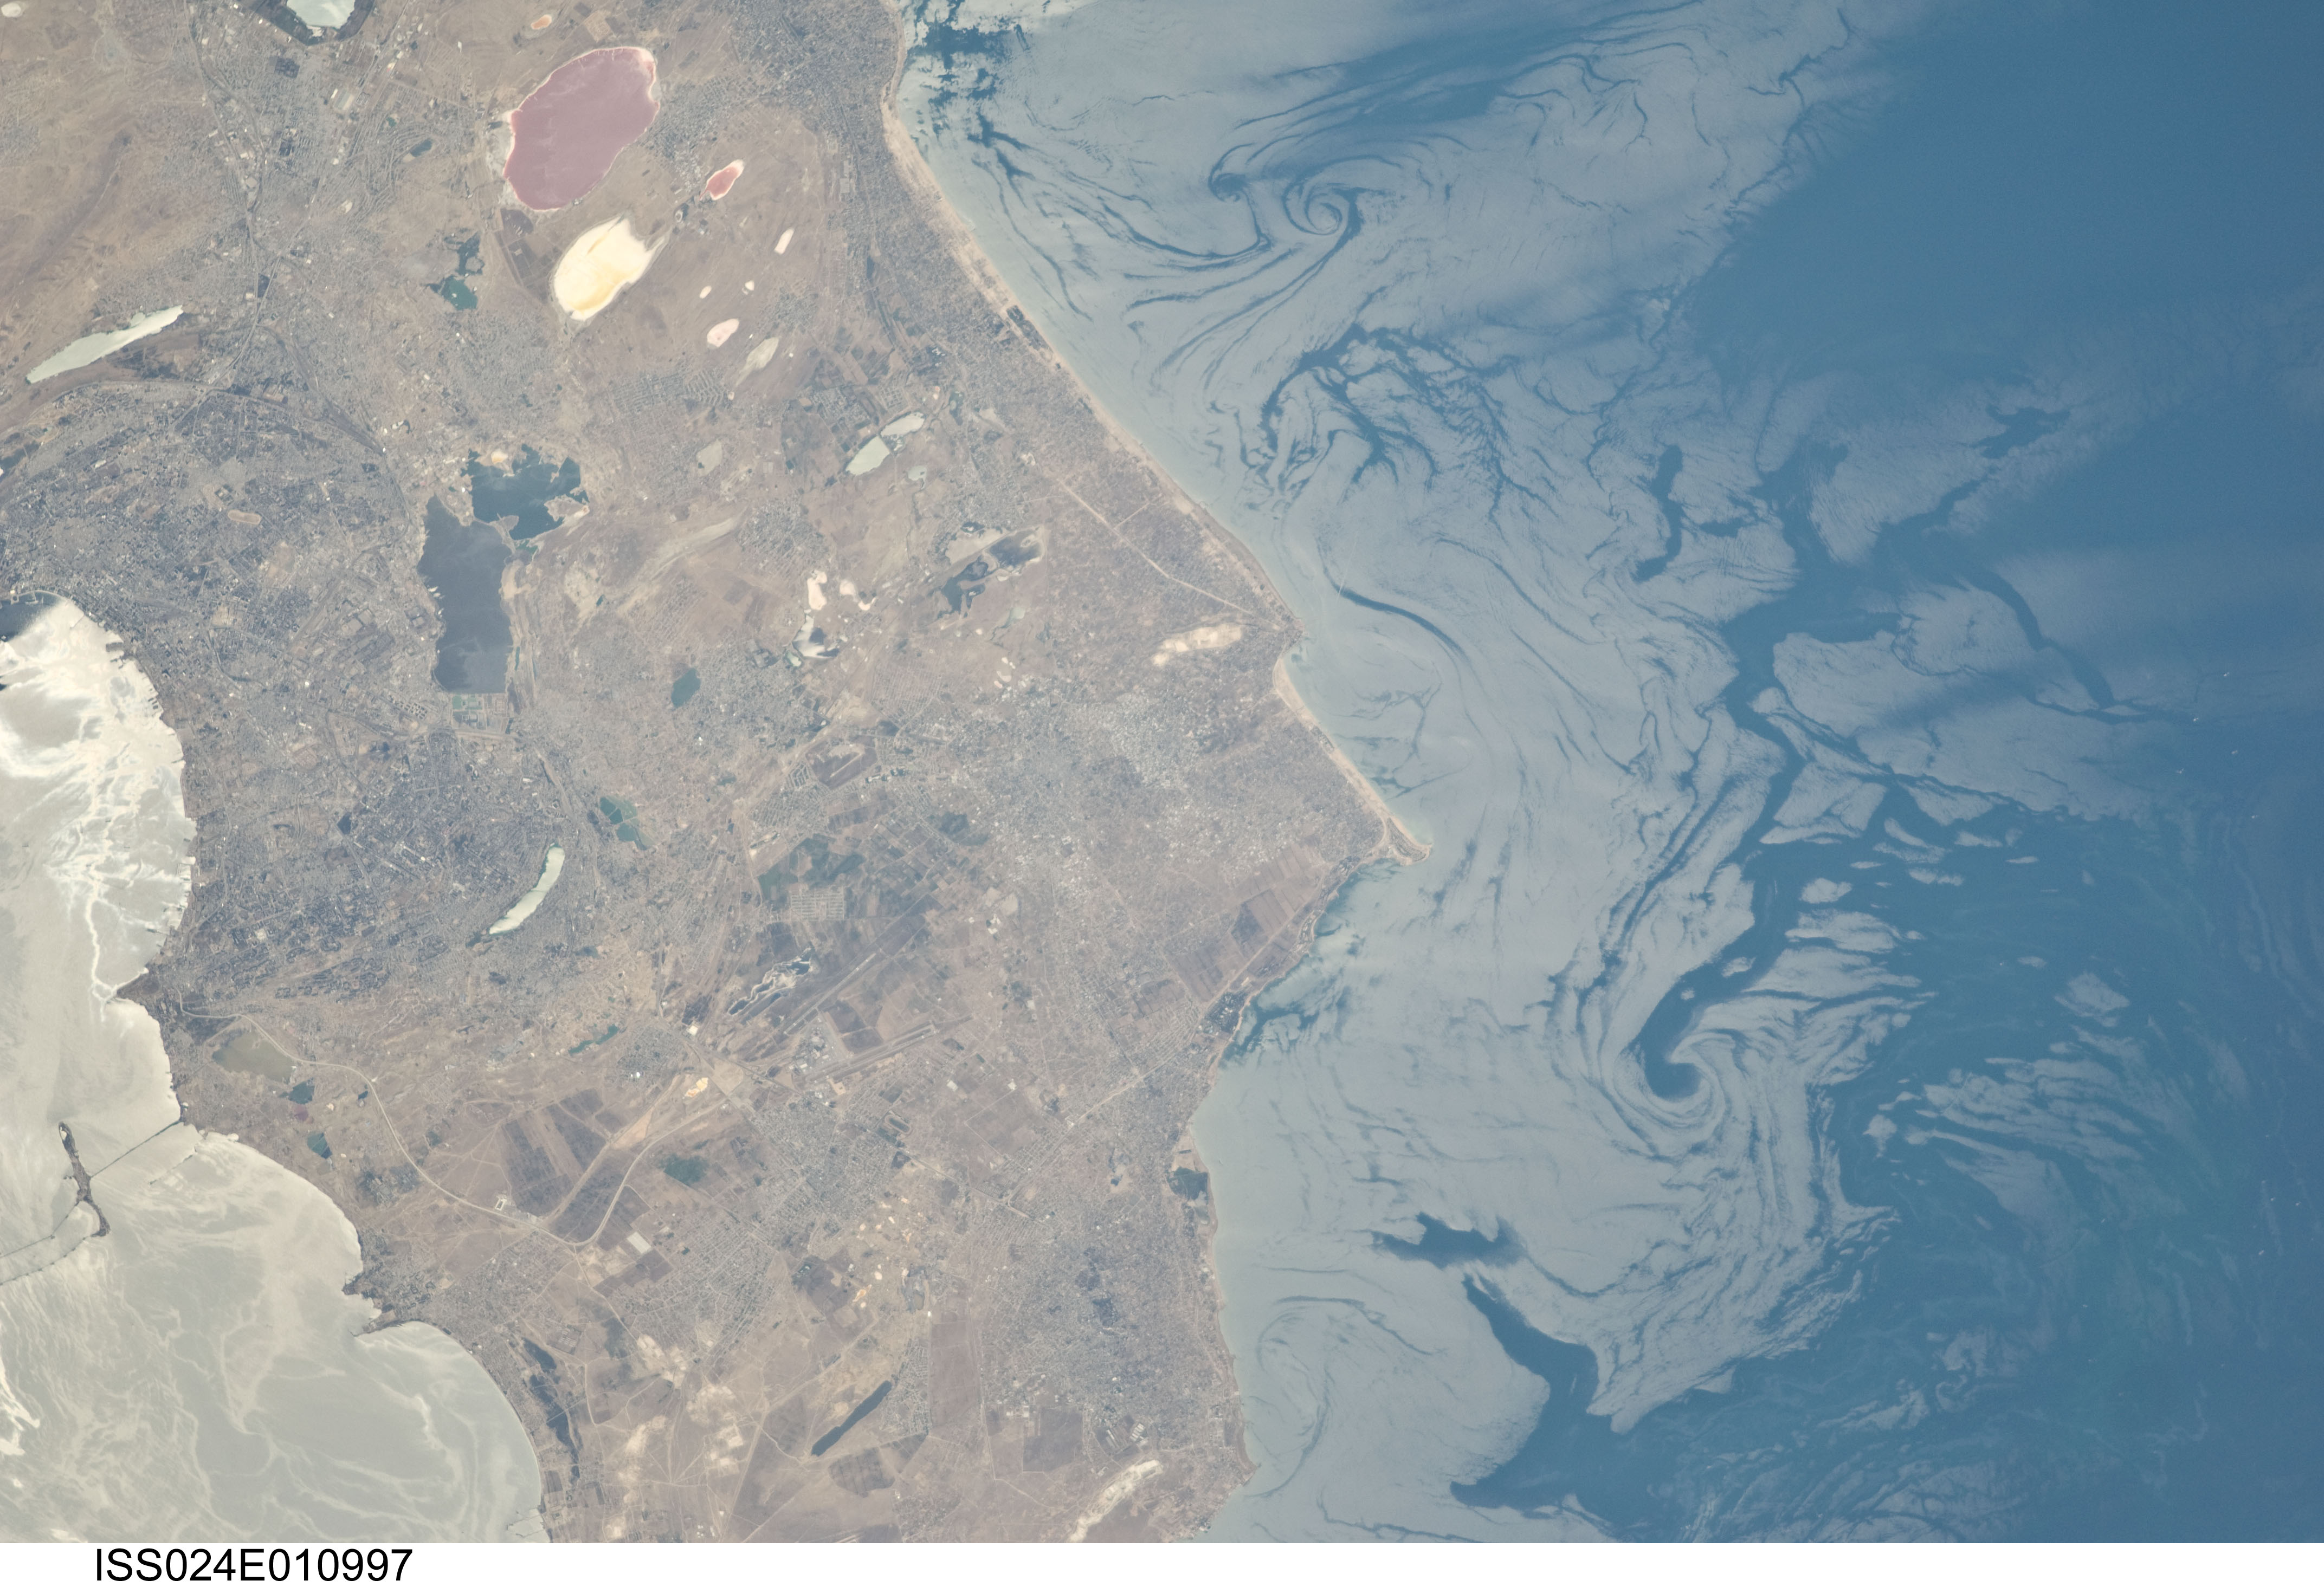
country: AZERBAIJAN
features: ABSERON PENINSULA, CASPIAN SEA, GLINT FEATURES, BAKU, AIRPORTS, LAKES
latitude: 40.5
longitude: 50.0
